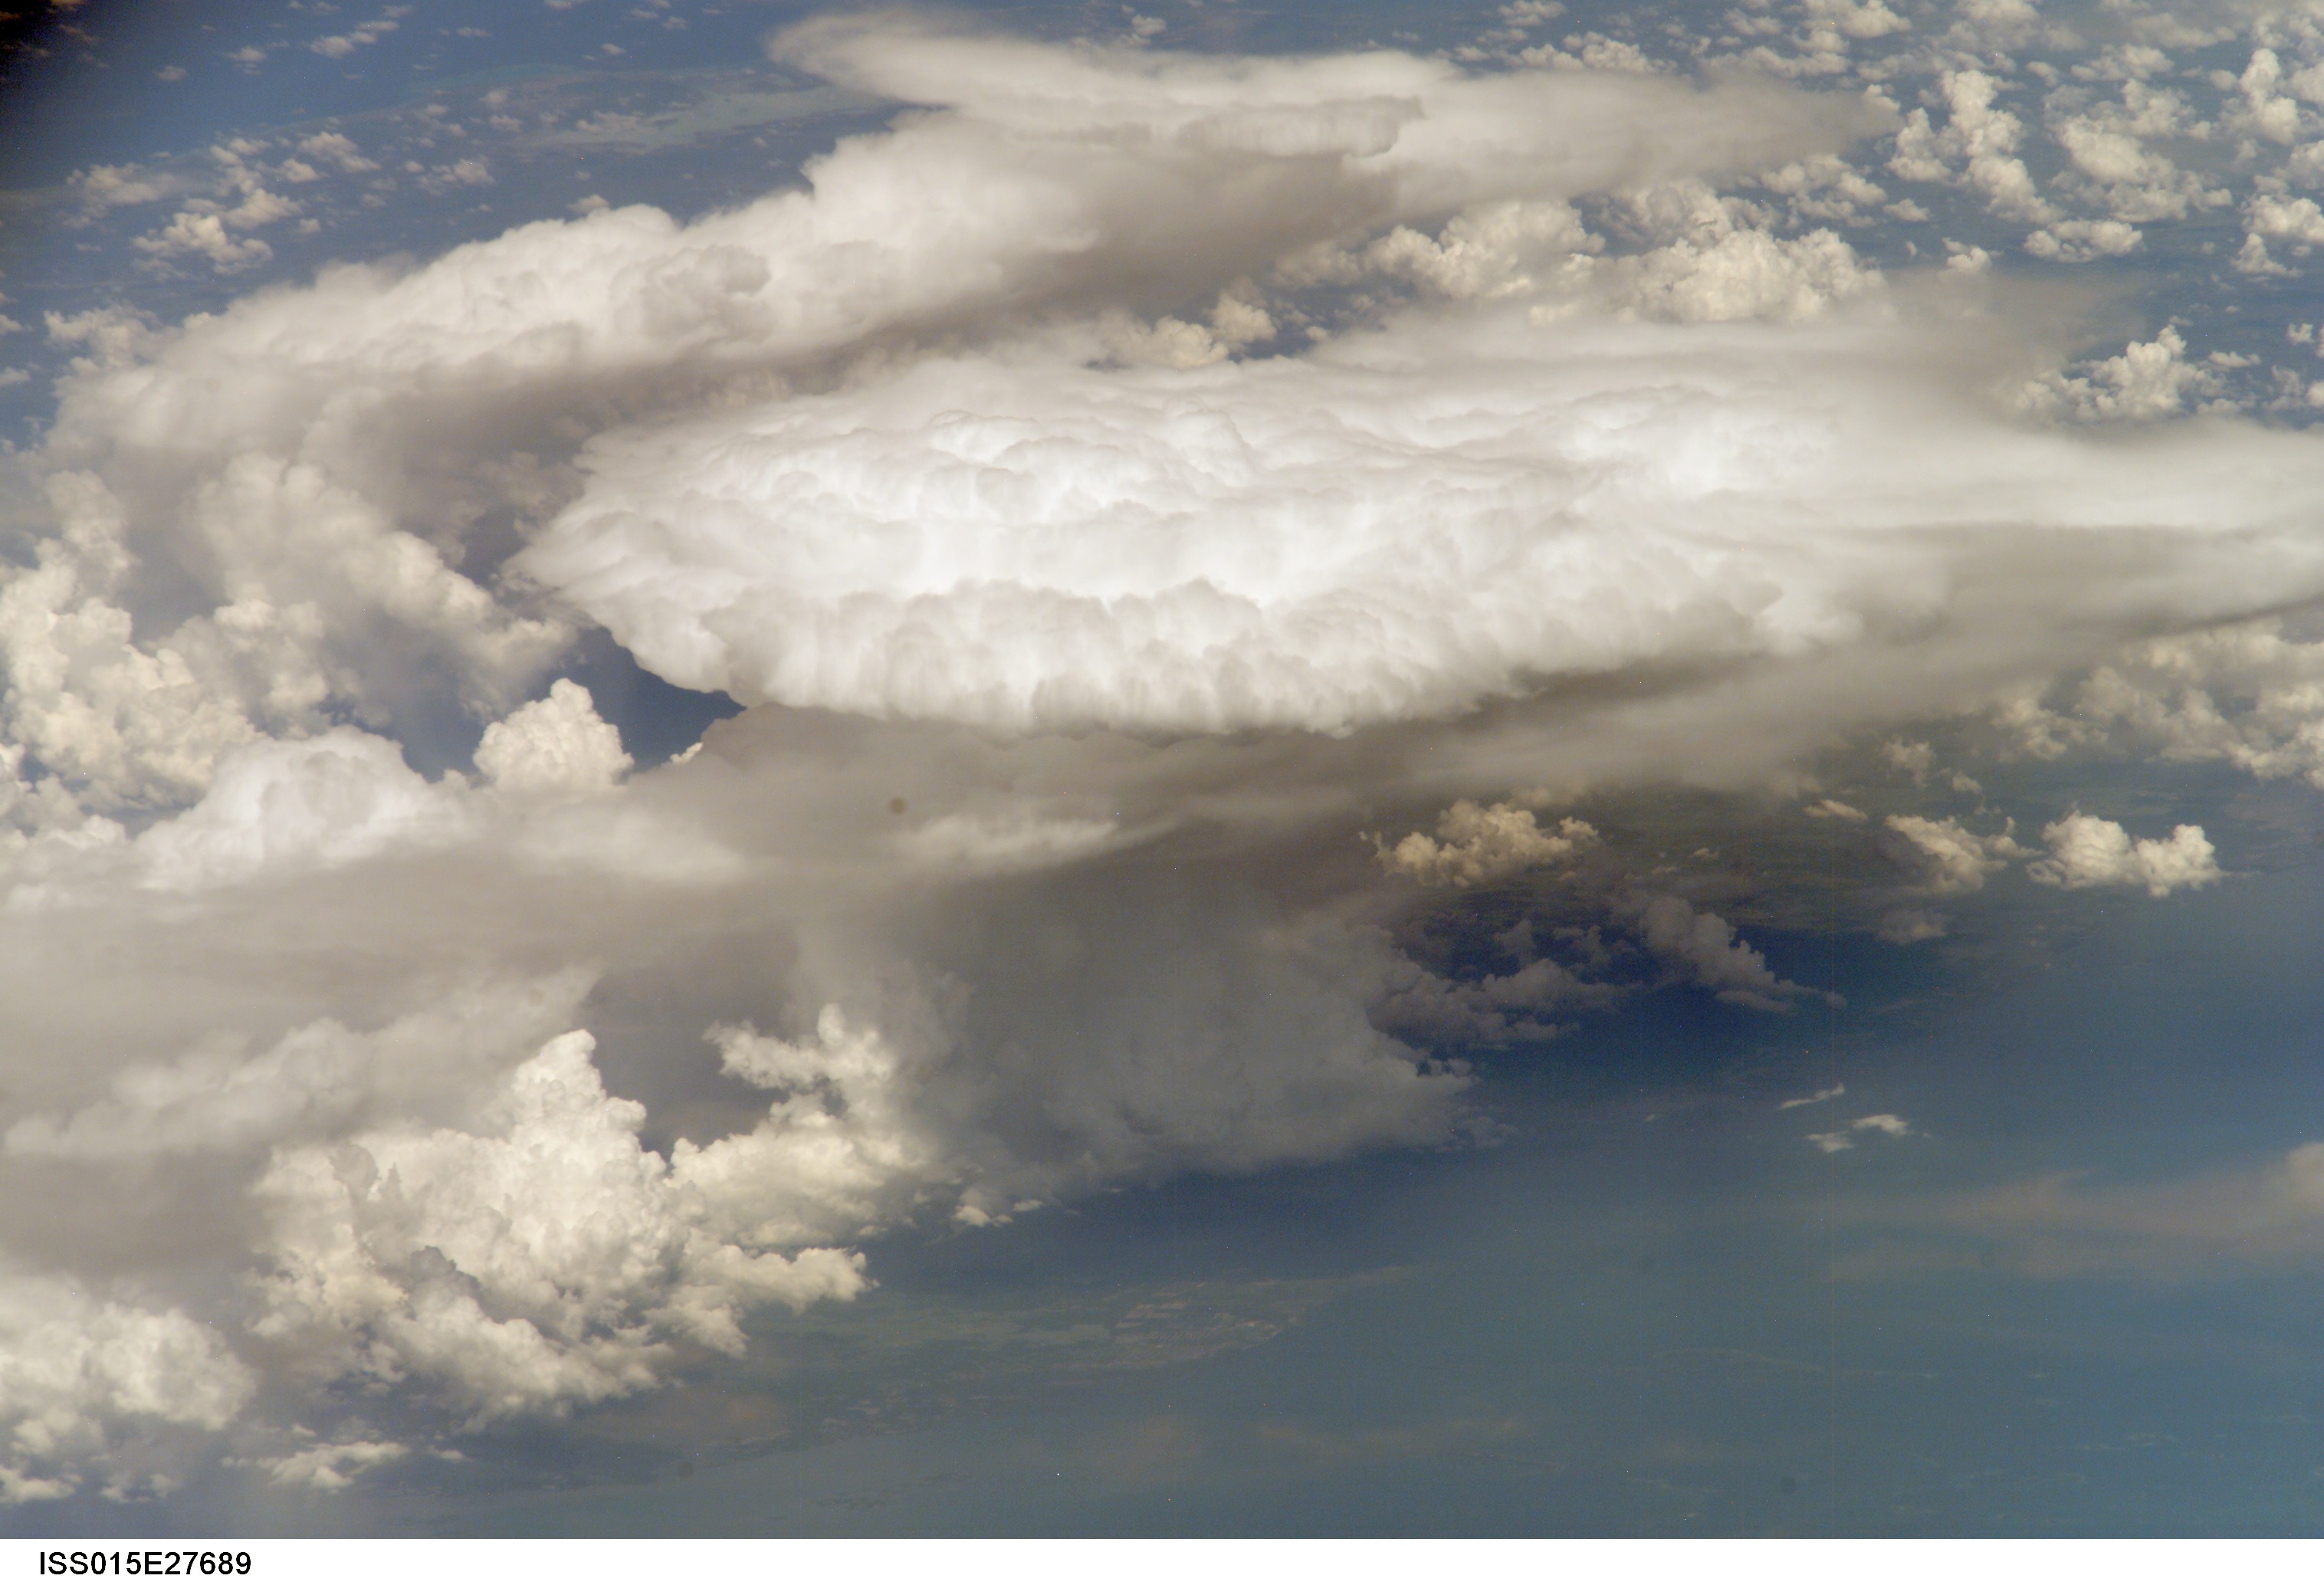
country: CUBA
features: THUNDERSTORM ANVILS
